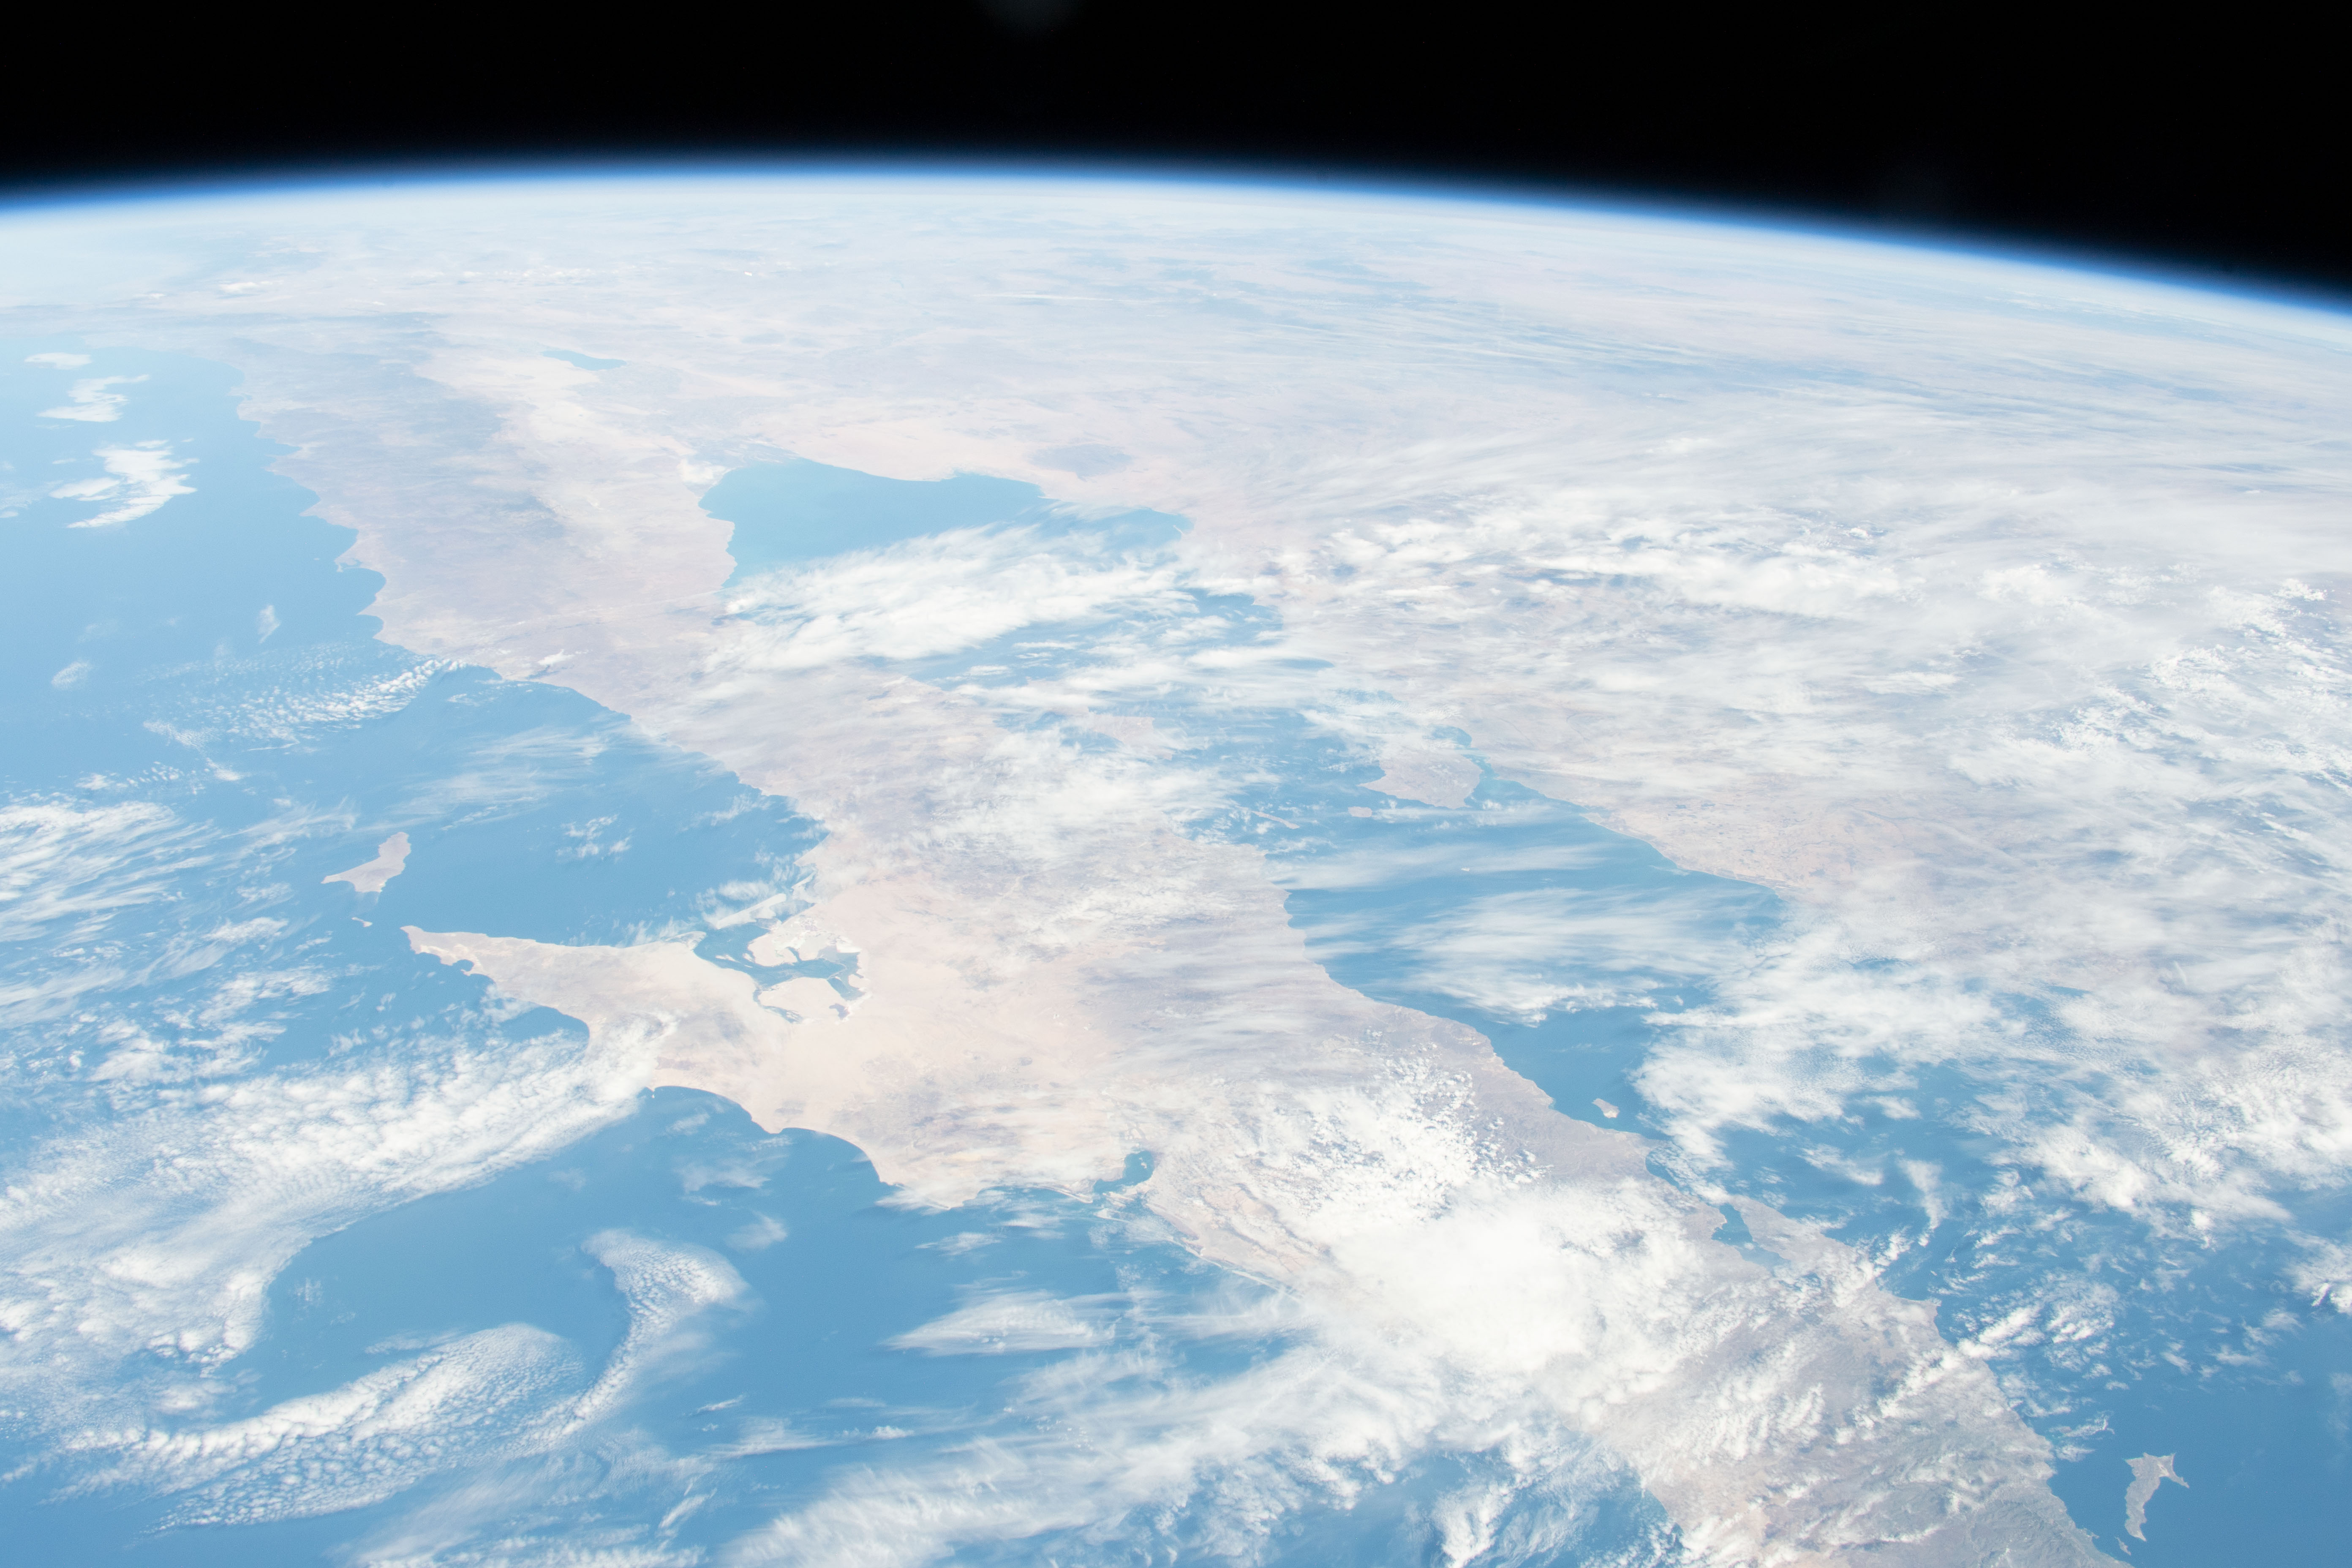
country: MEXICO
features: BAJA CALIFORNIA SUR, GULF OF CALIFORNIA
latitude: 29.0
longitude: -112.5
